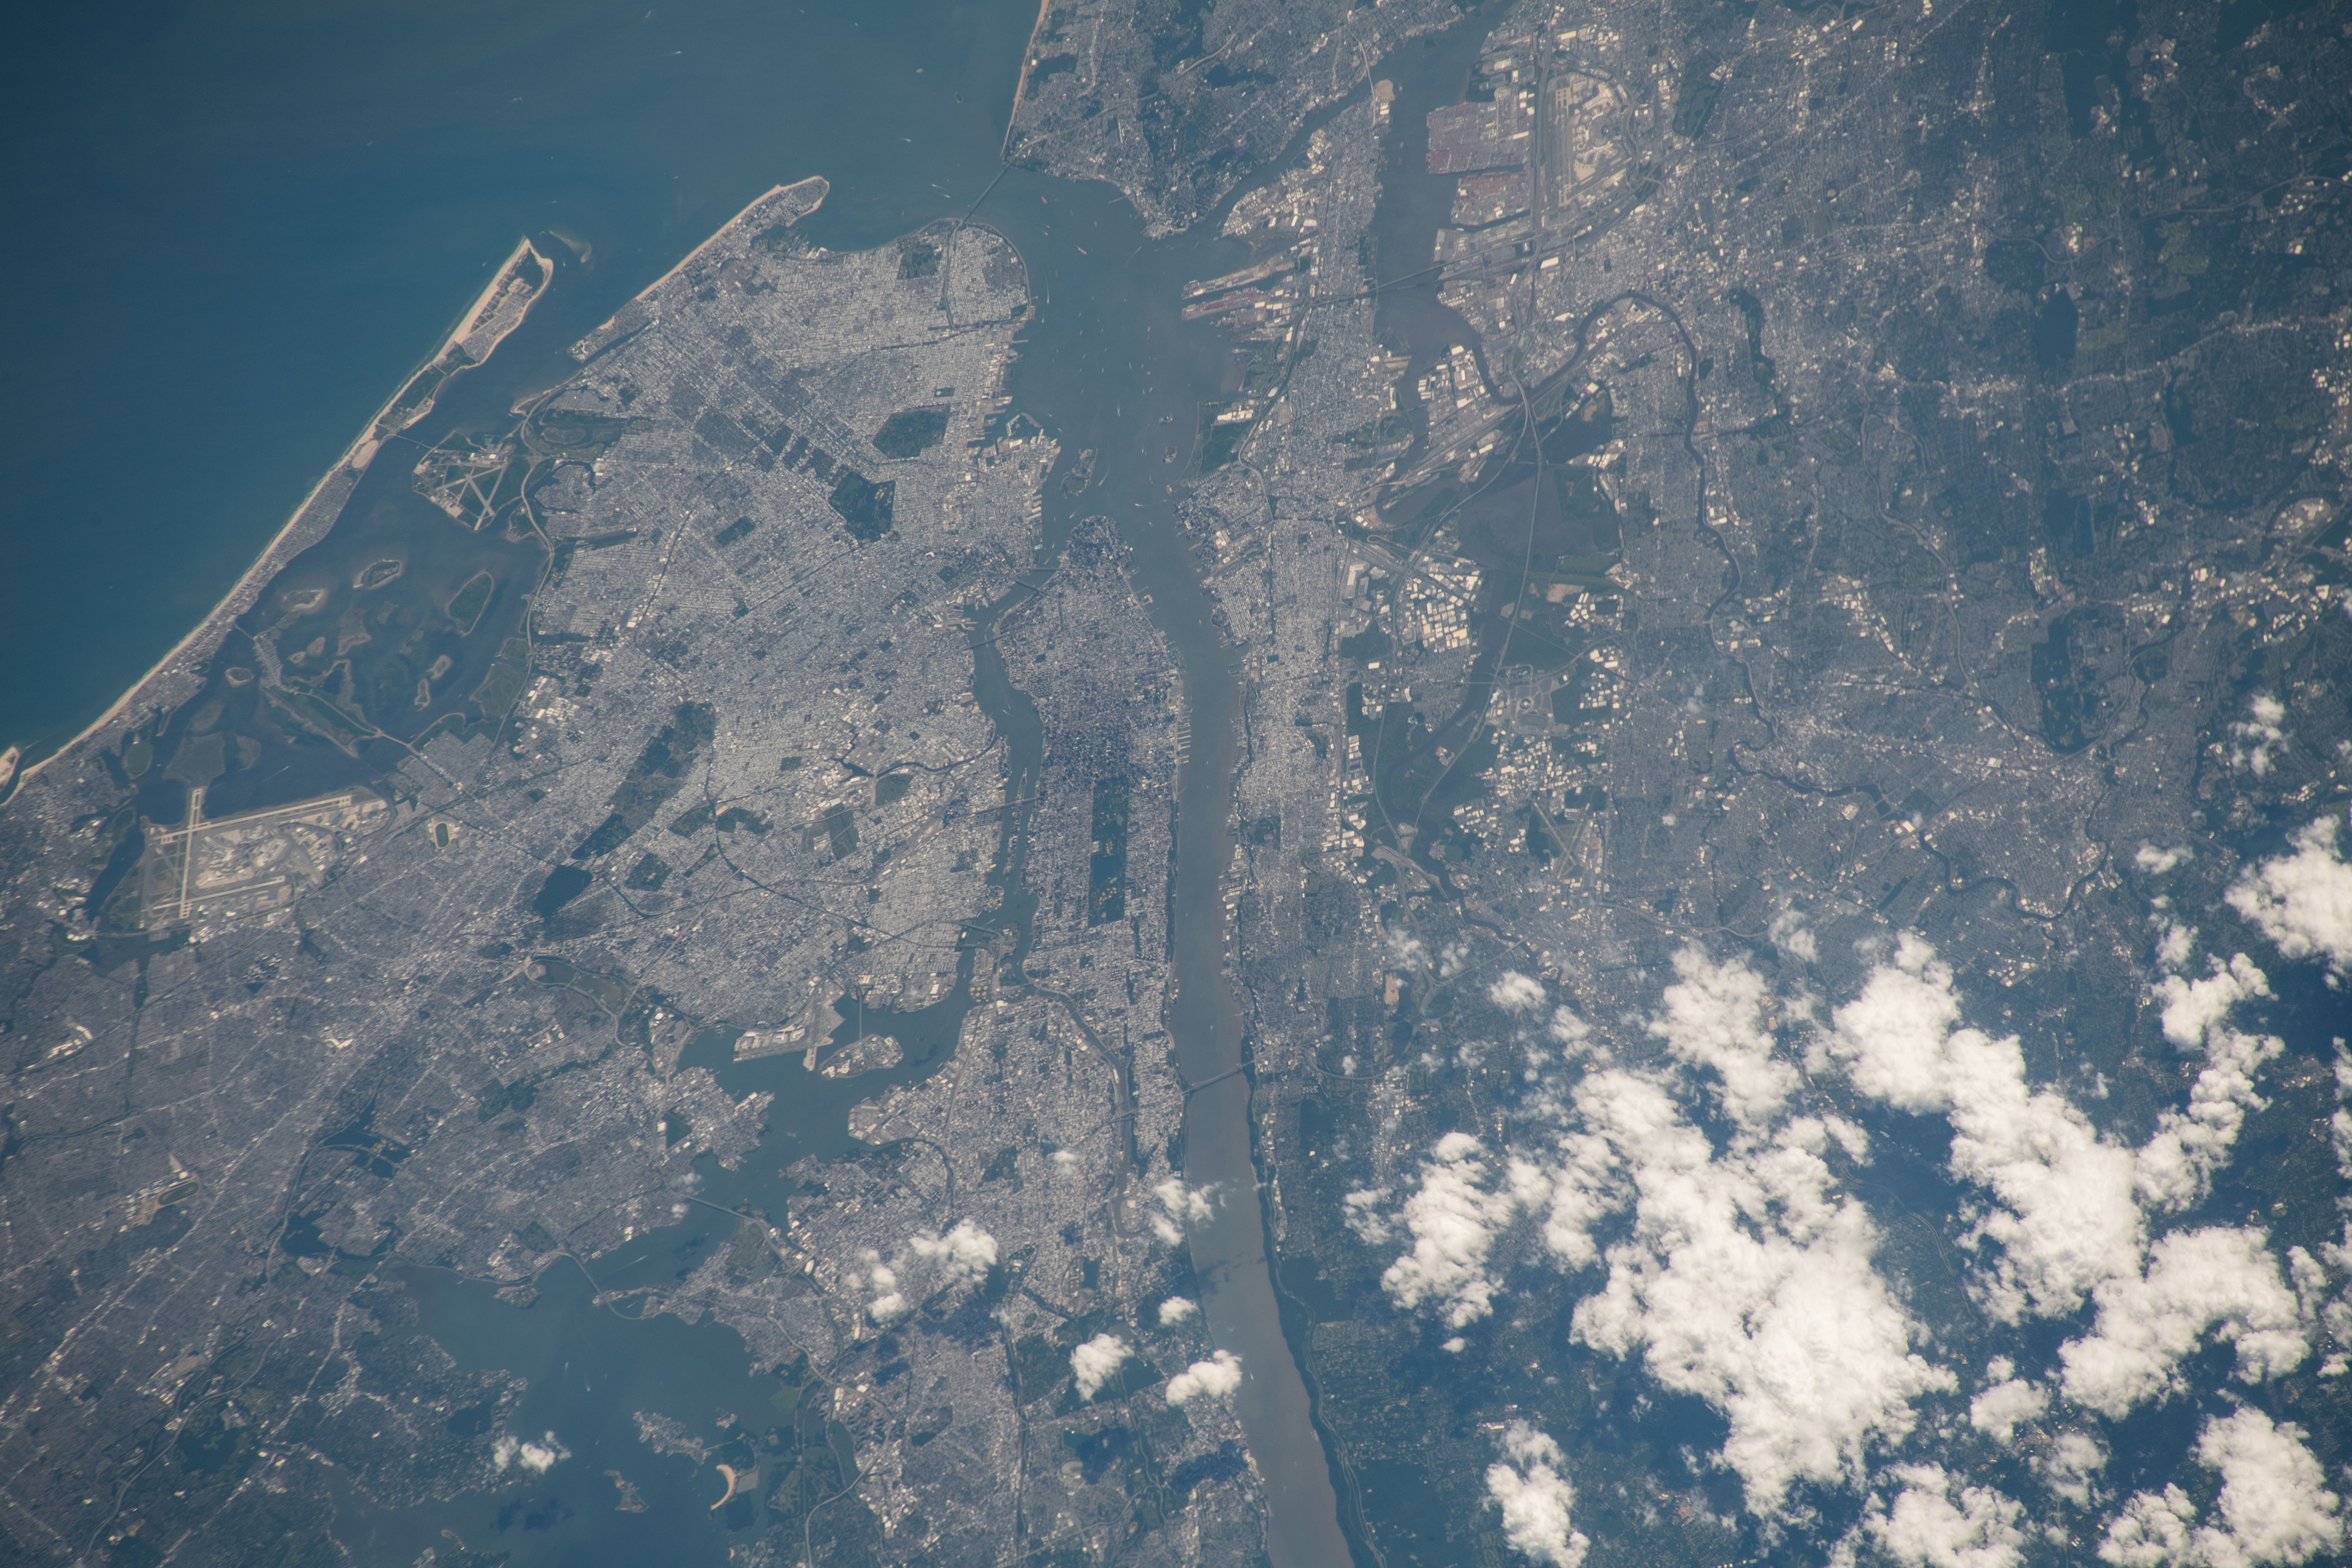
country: USA-NEW JERSEY
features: NEW YORK CITY,HUDSON RIVER,CENTRAL PARK,EAST RIVER,UPPER BAY,MANHATTAN
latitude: 40.8
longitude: -74.0
